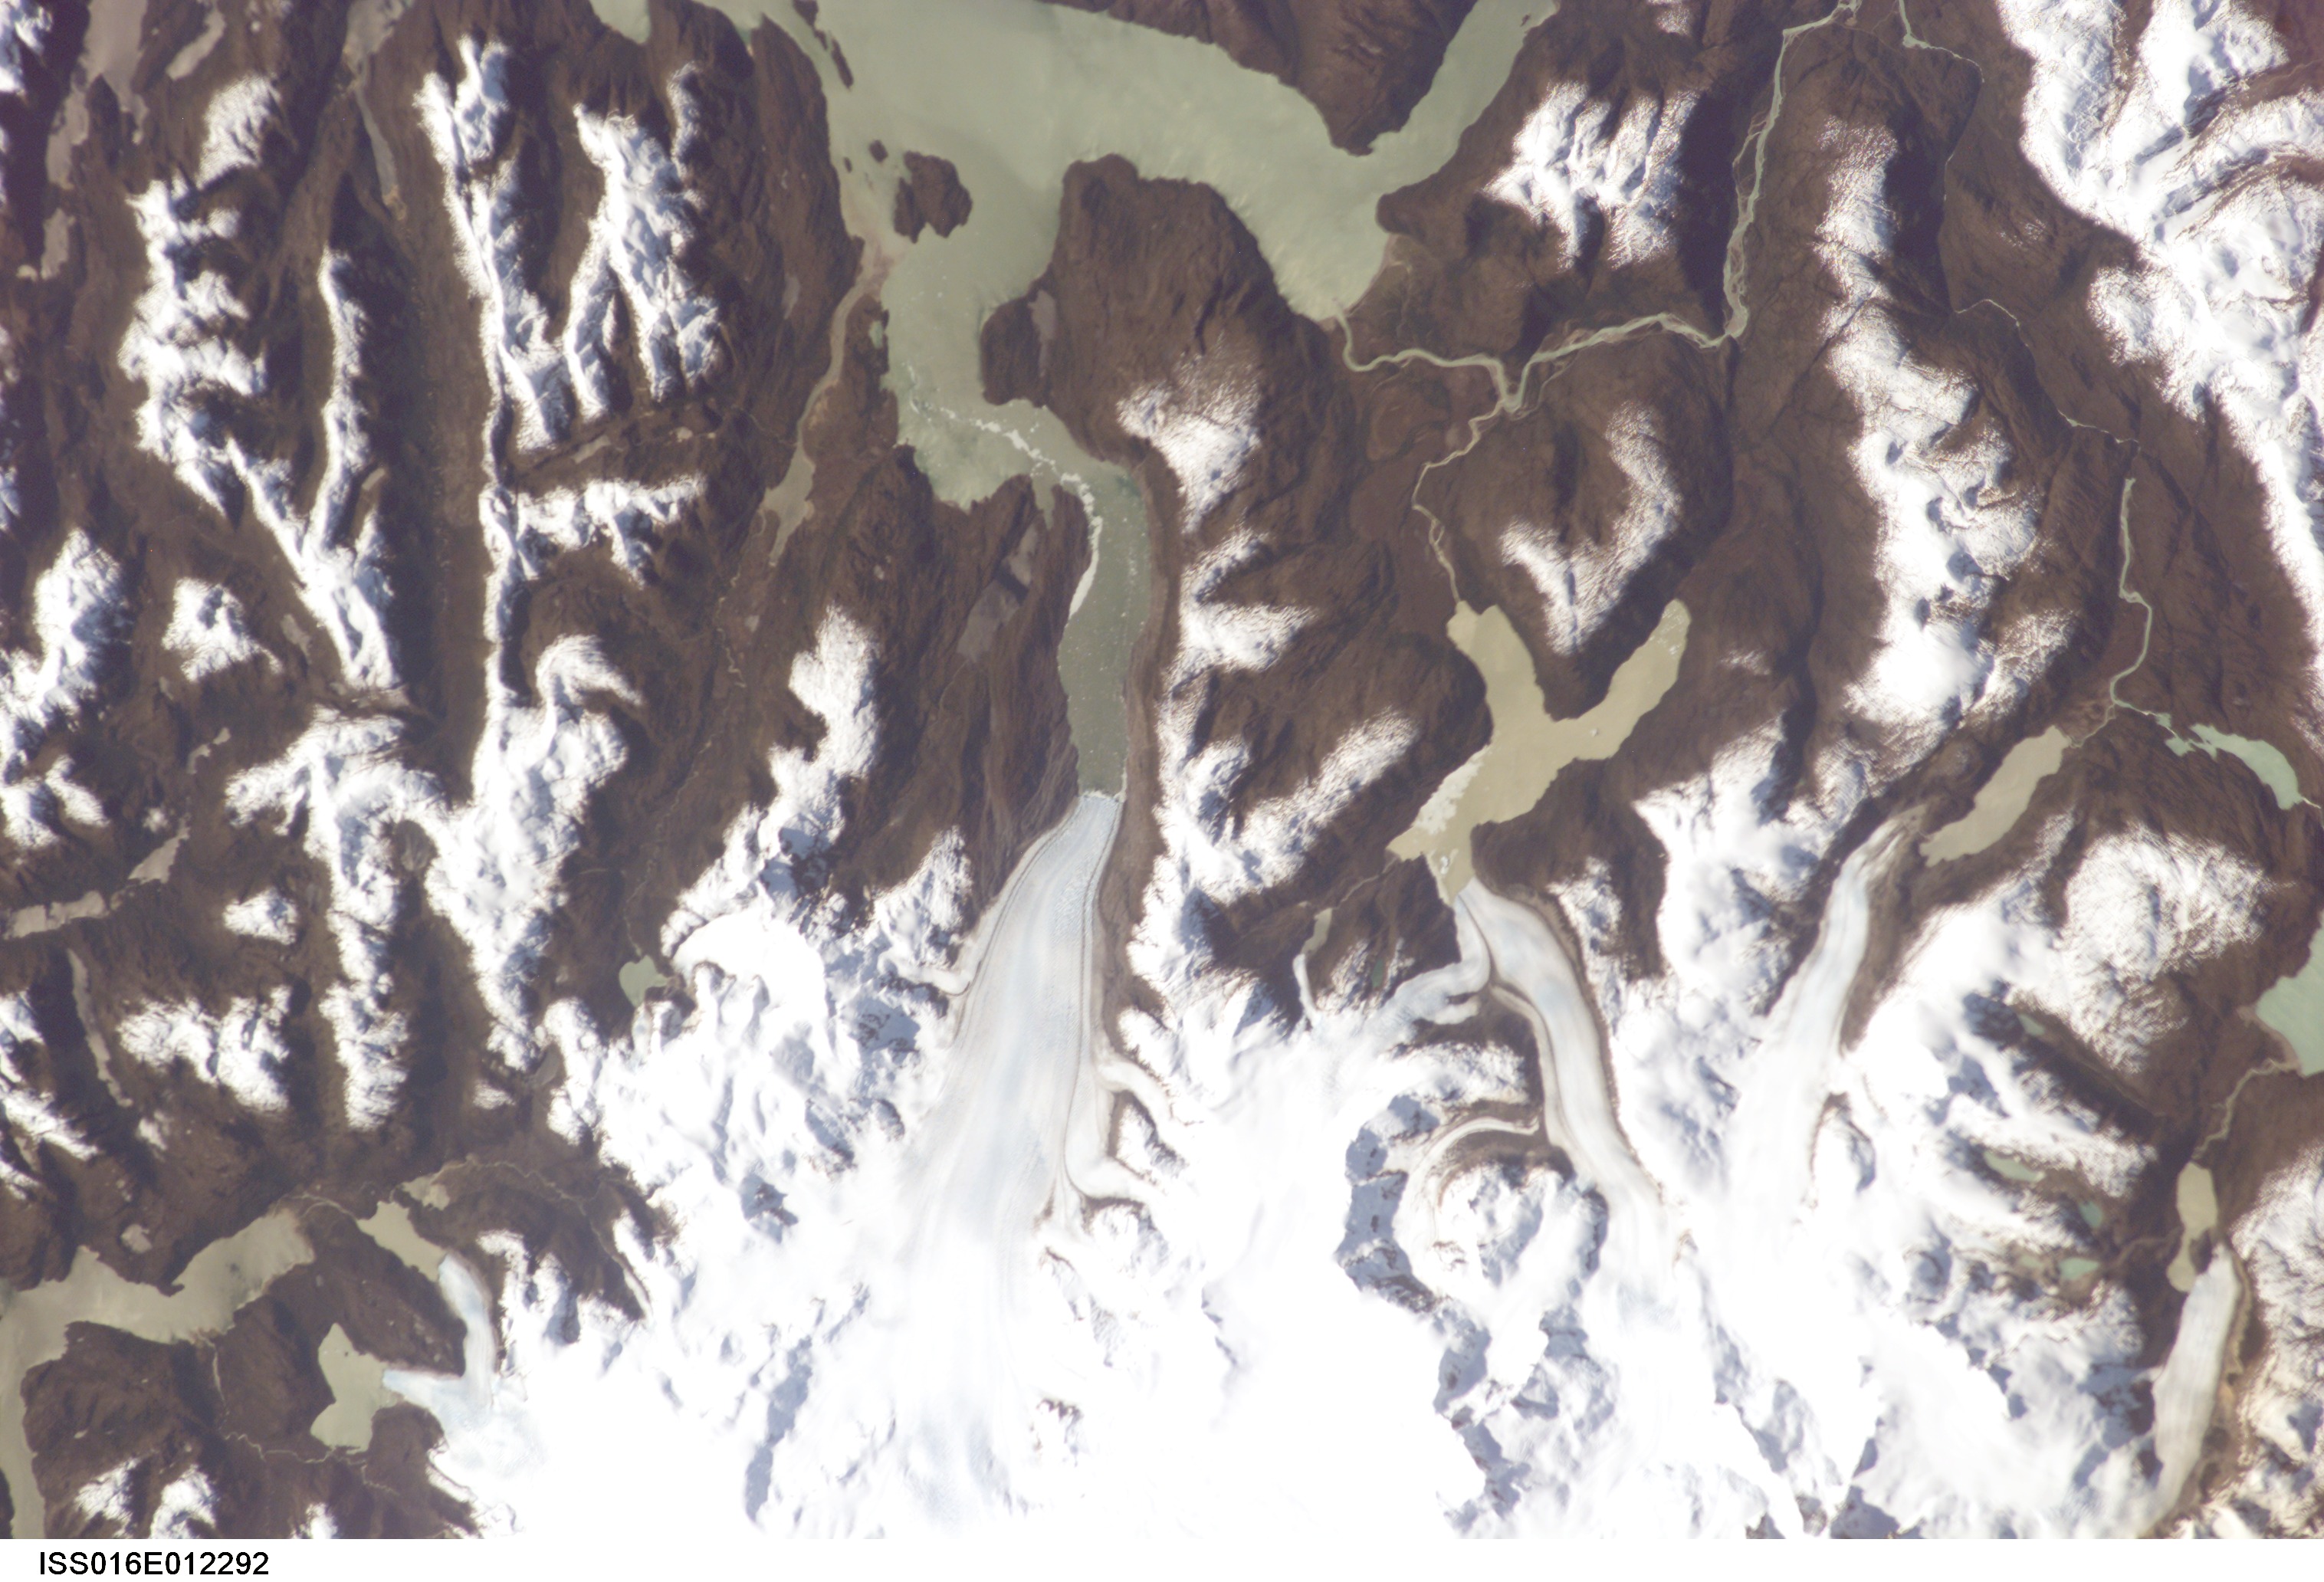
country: CHILE
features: JORGE MONTT GL., PASCUA RIVER
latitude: -48.5
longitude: -73.5
